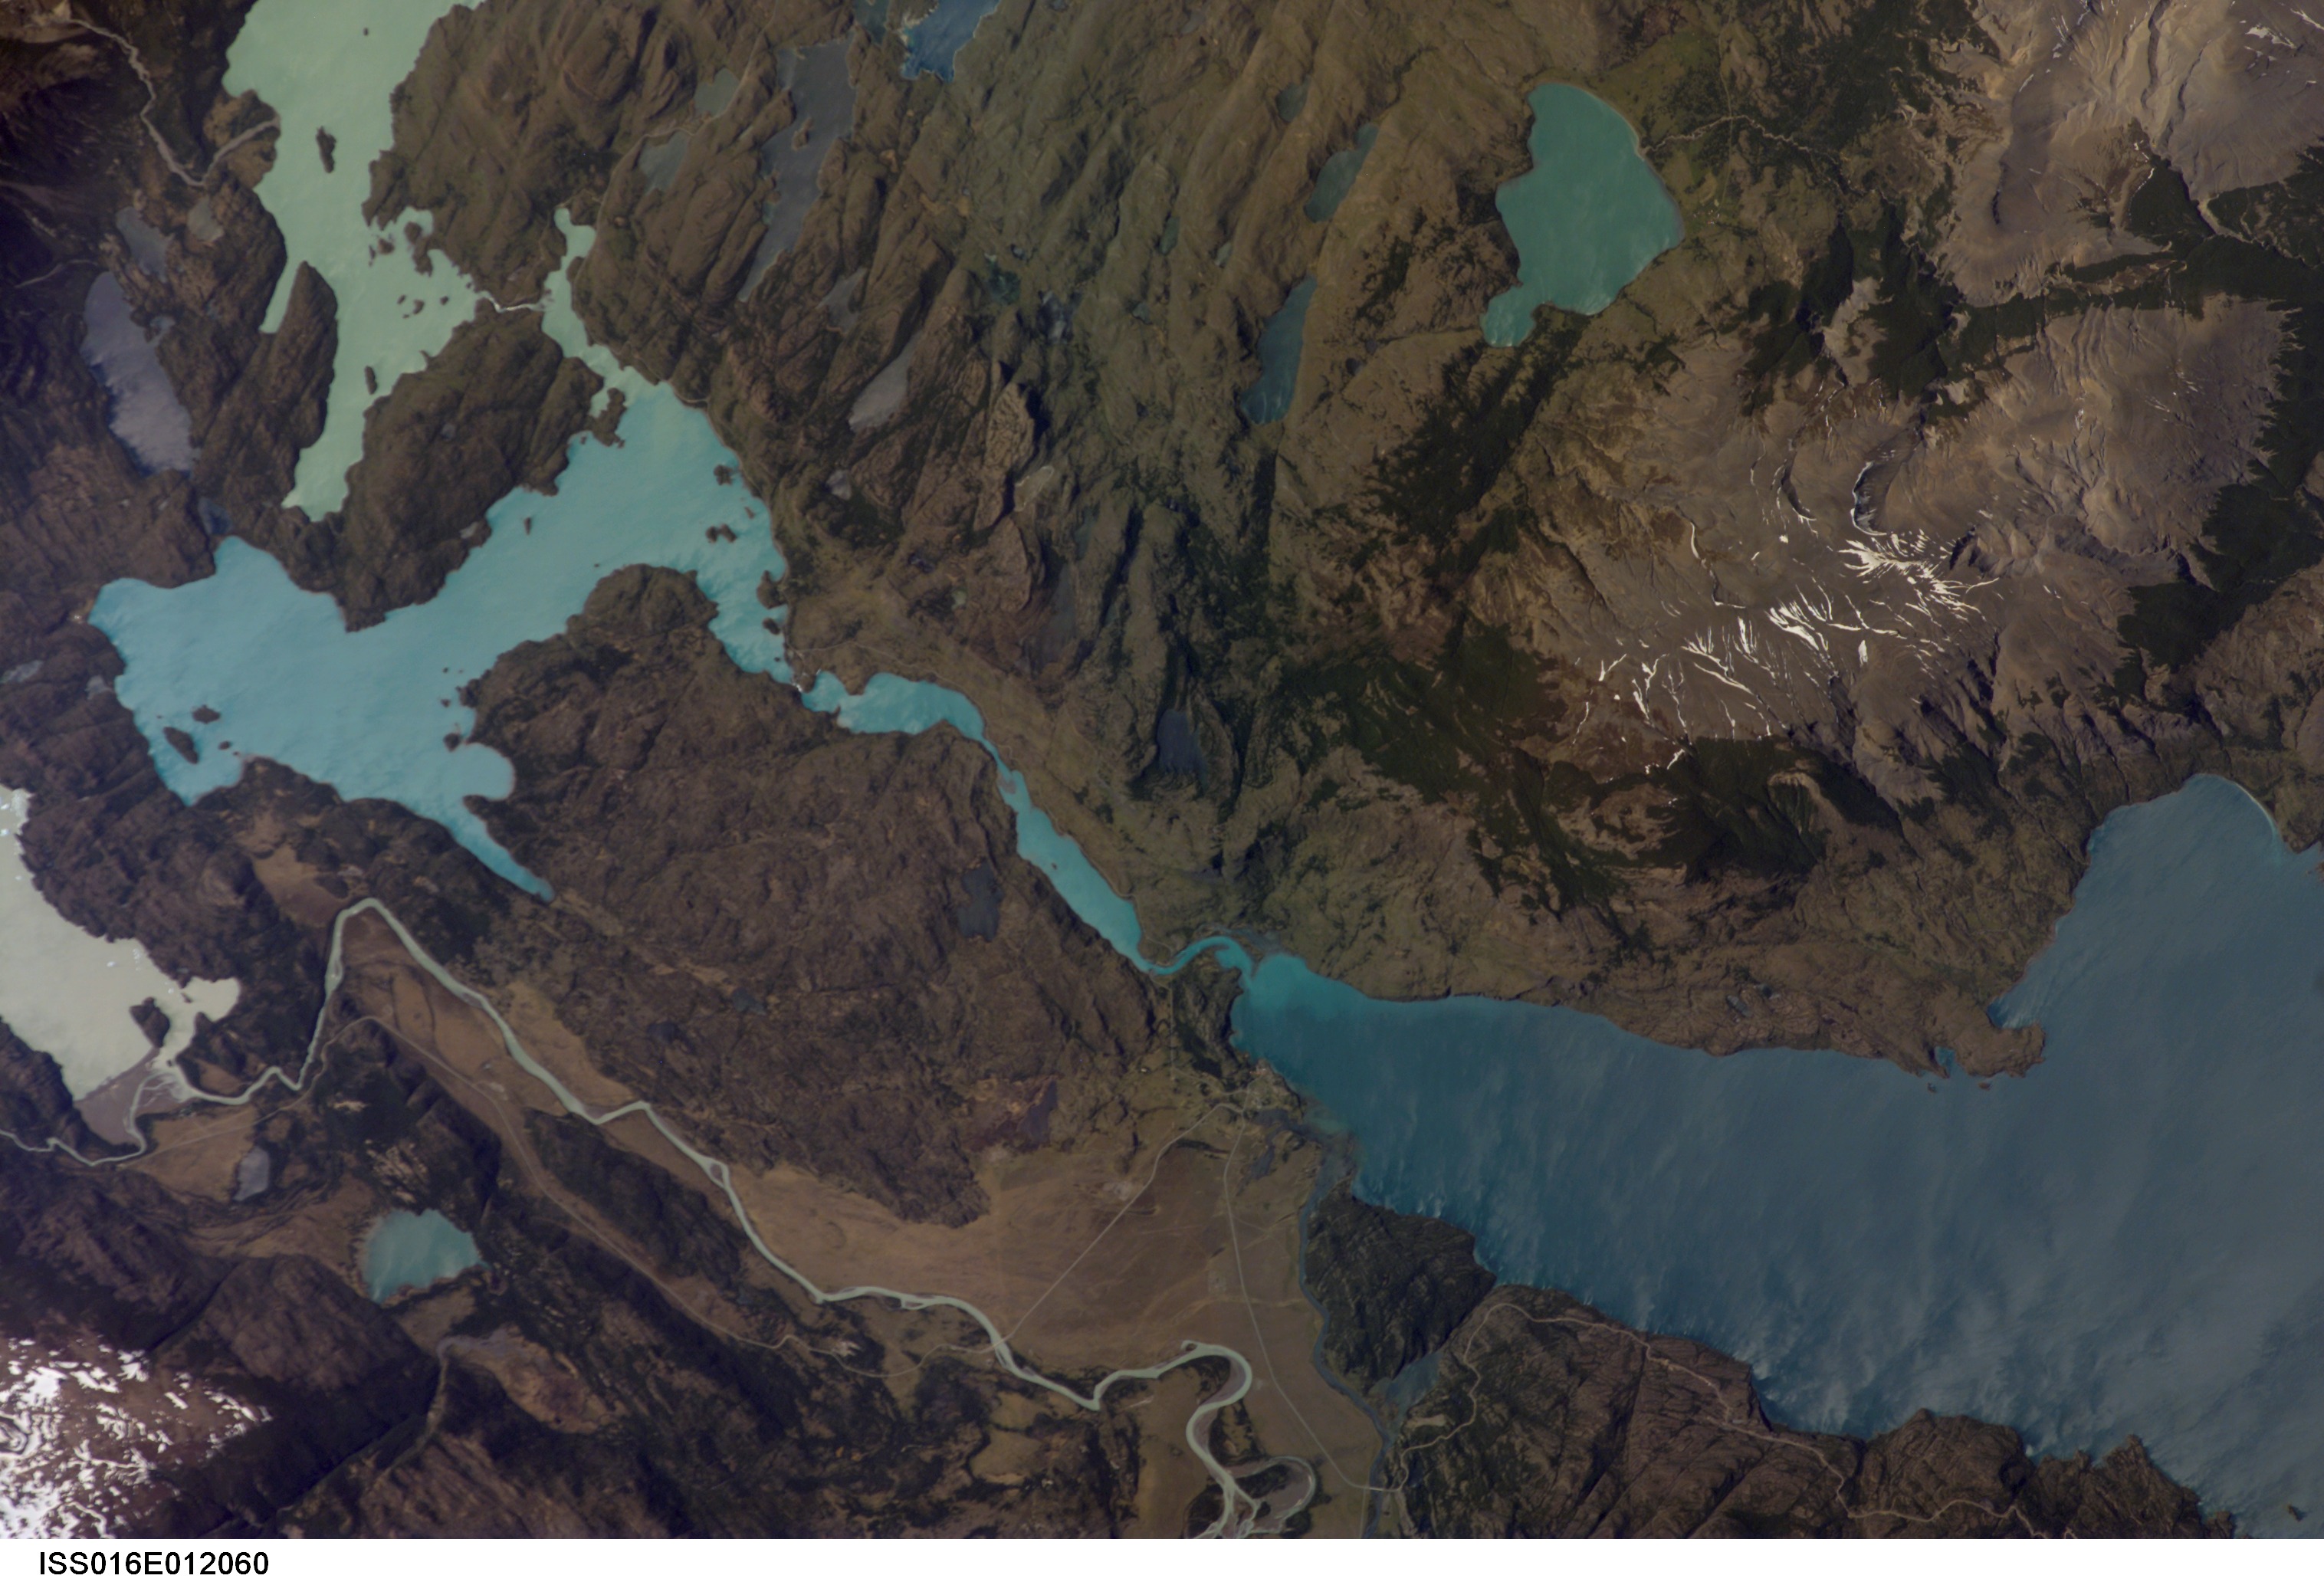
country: CHILE
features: L. NORDENSKJOLD,L. PEHOE,TORRES DEL PAINE NATIONAL PARK
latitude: -51.1
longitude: -72.9
